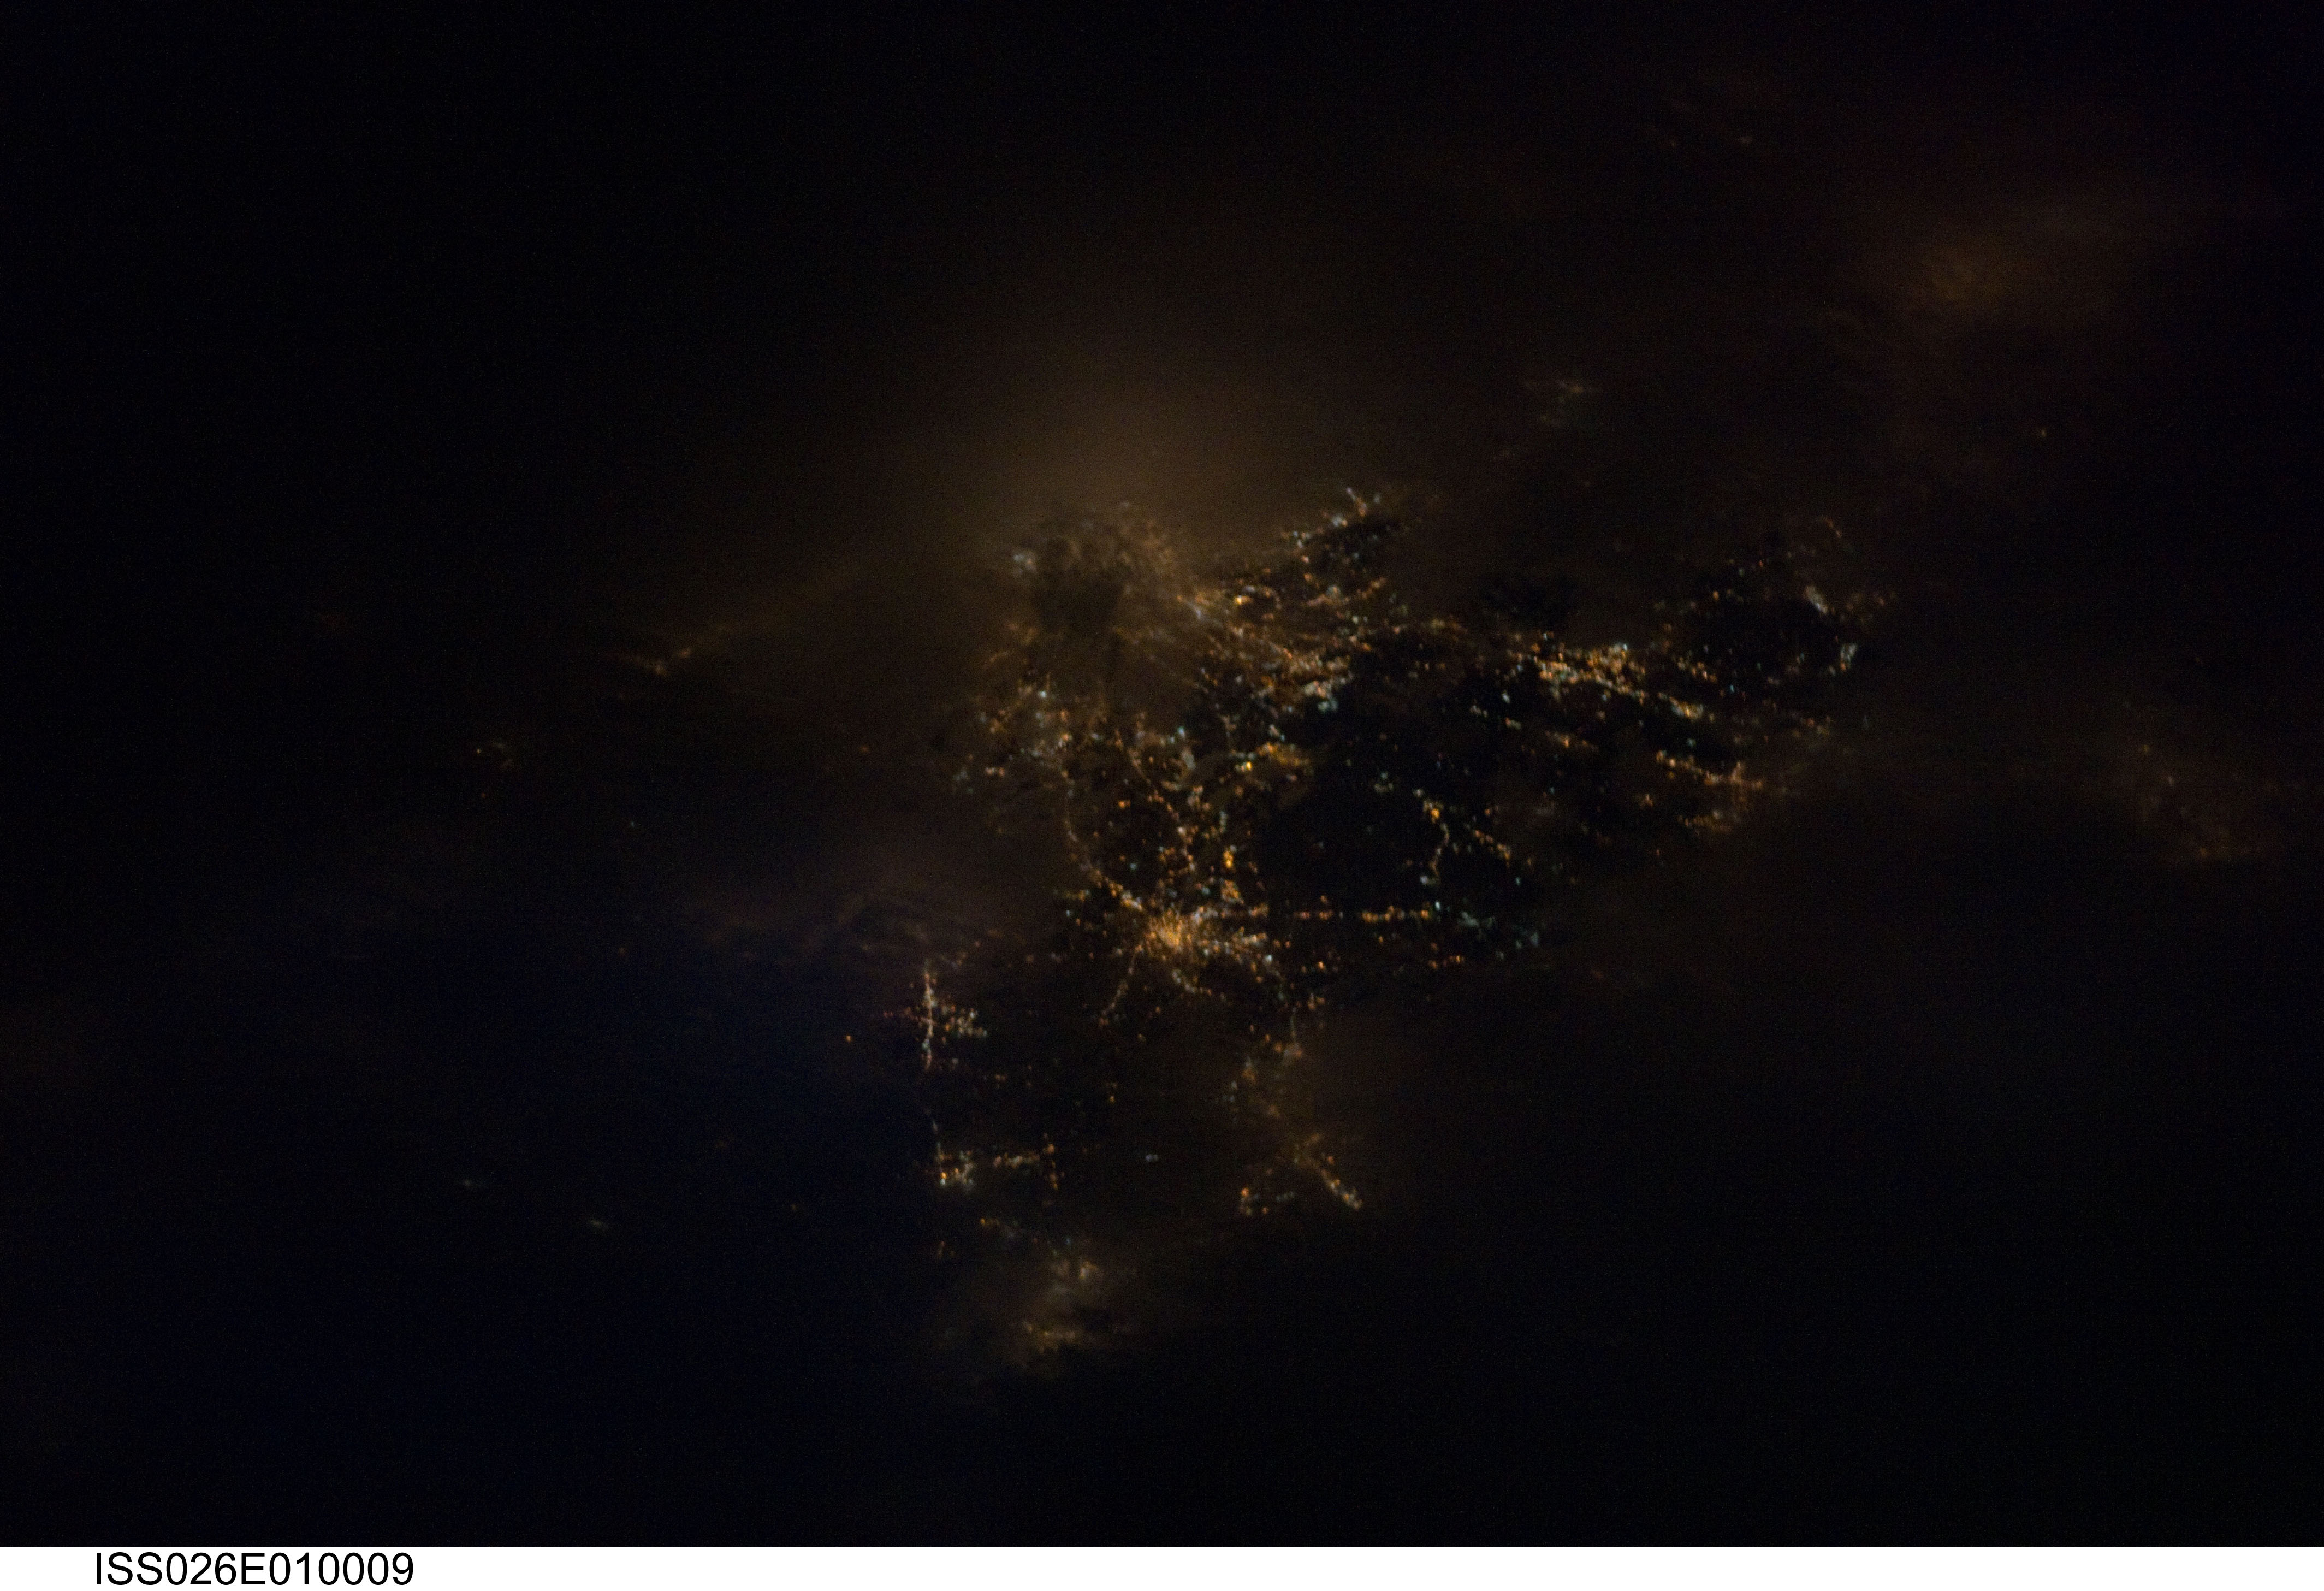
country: USA-MICHIGAN
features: DETROIT-FLINT AREA AT NIGHT
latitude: 42.8
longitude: -83.4
